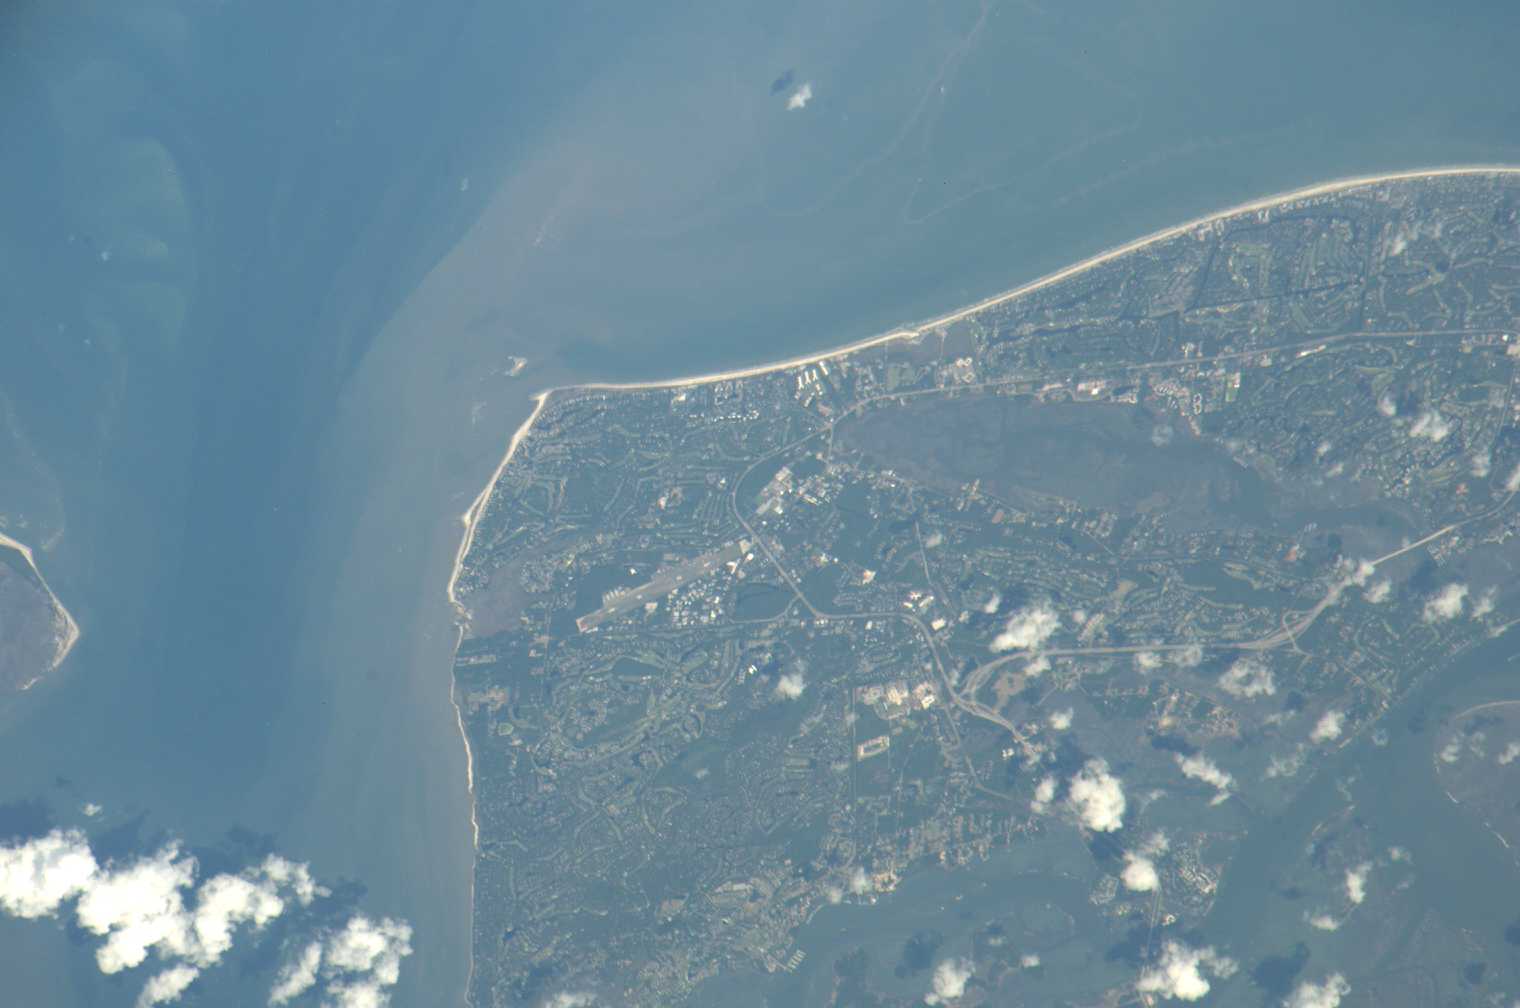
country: USA-SOUTH CAROLINA
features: HILTON HEAD, PORT ROYAL SOUND
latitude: 32.2
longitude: -80.7
